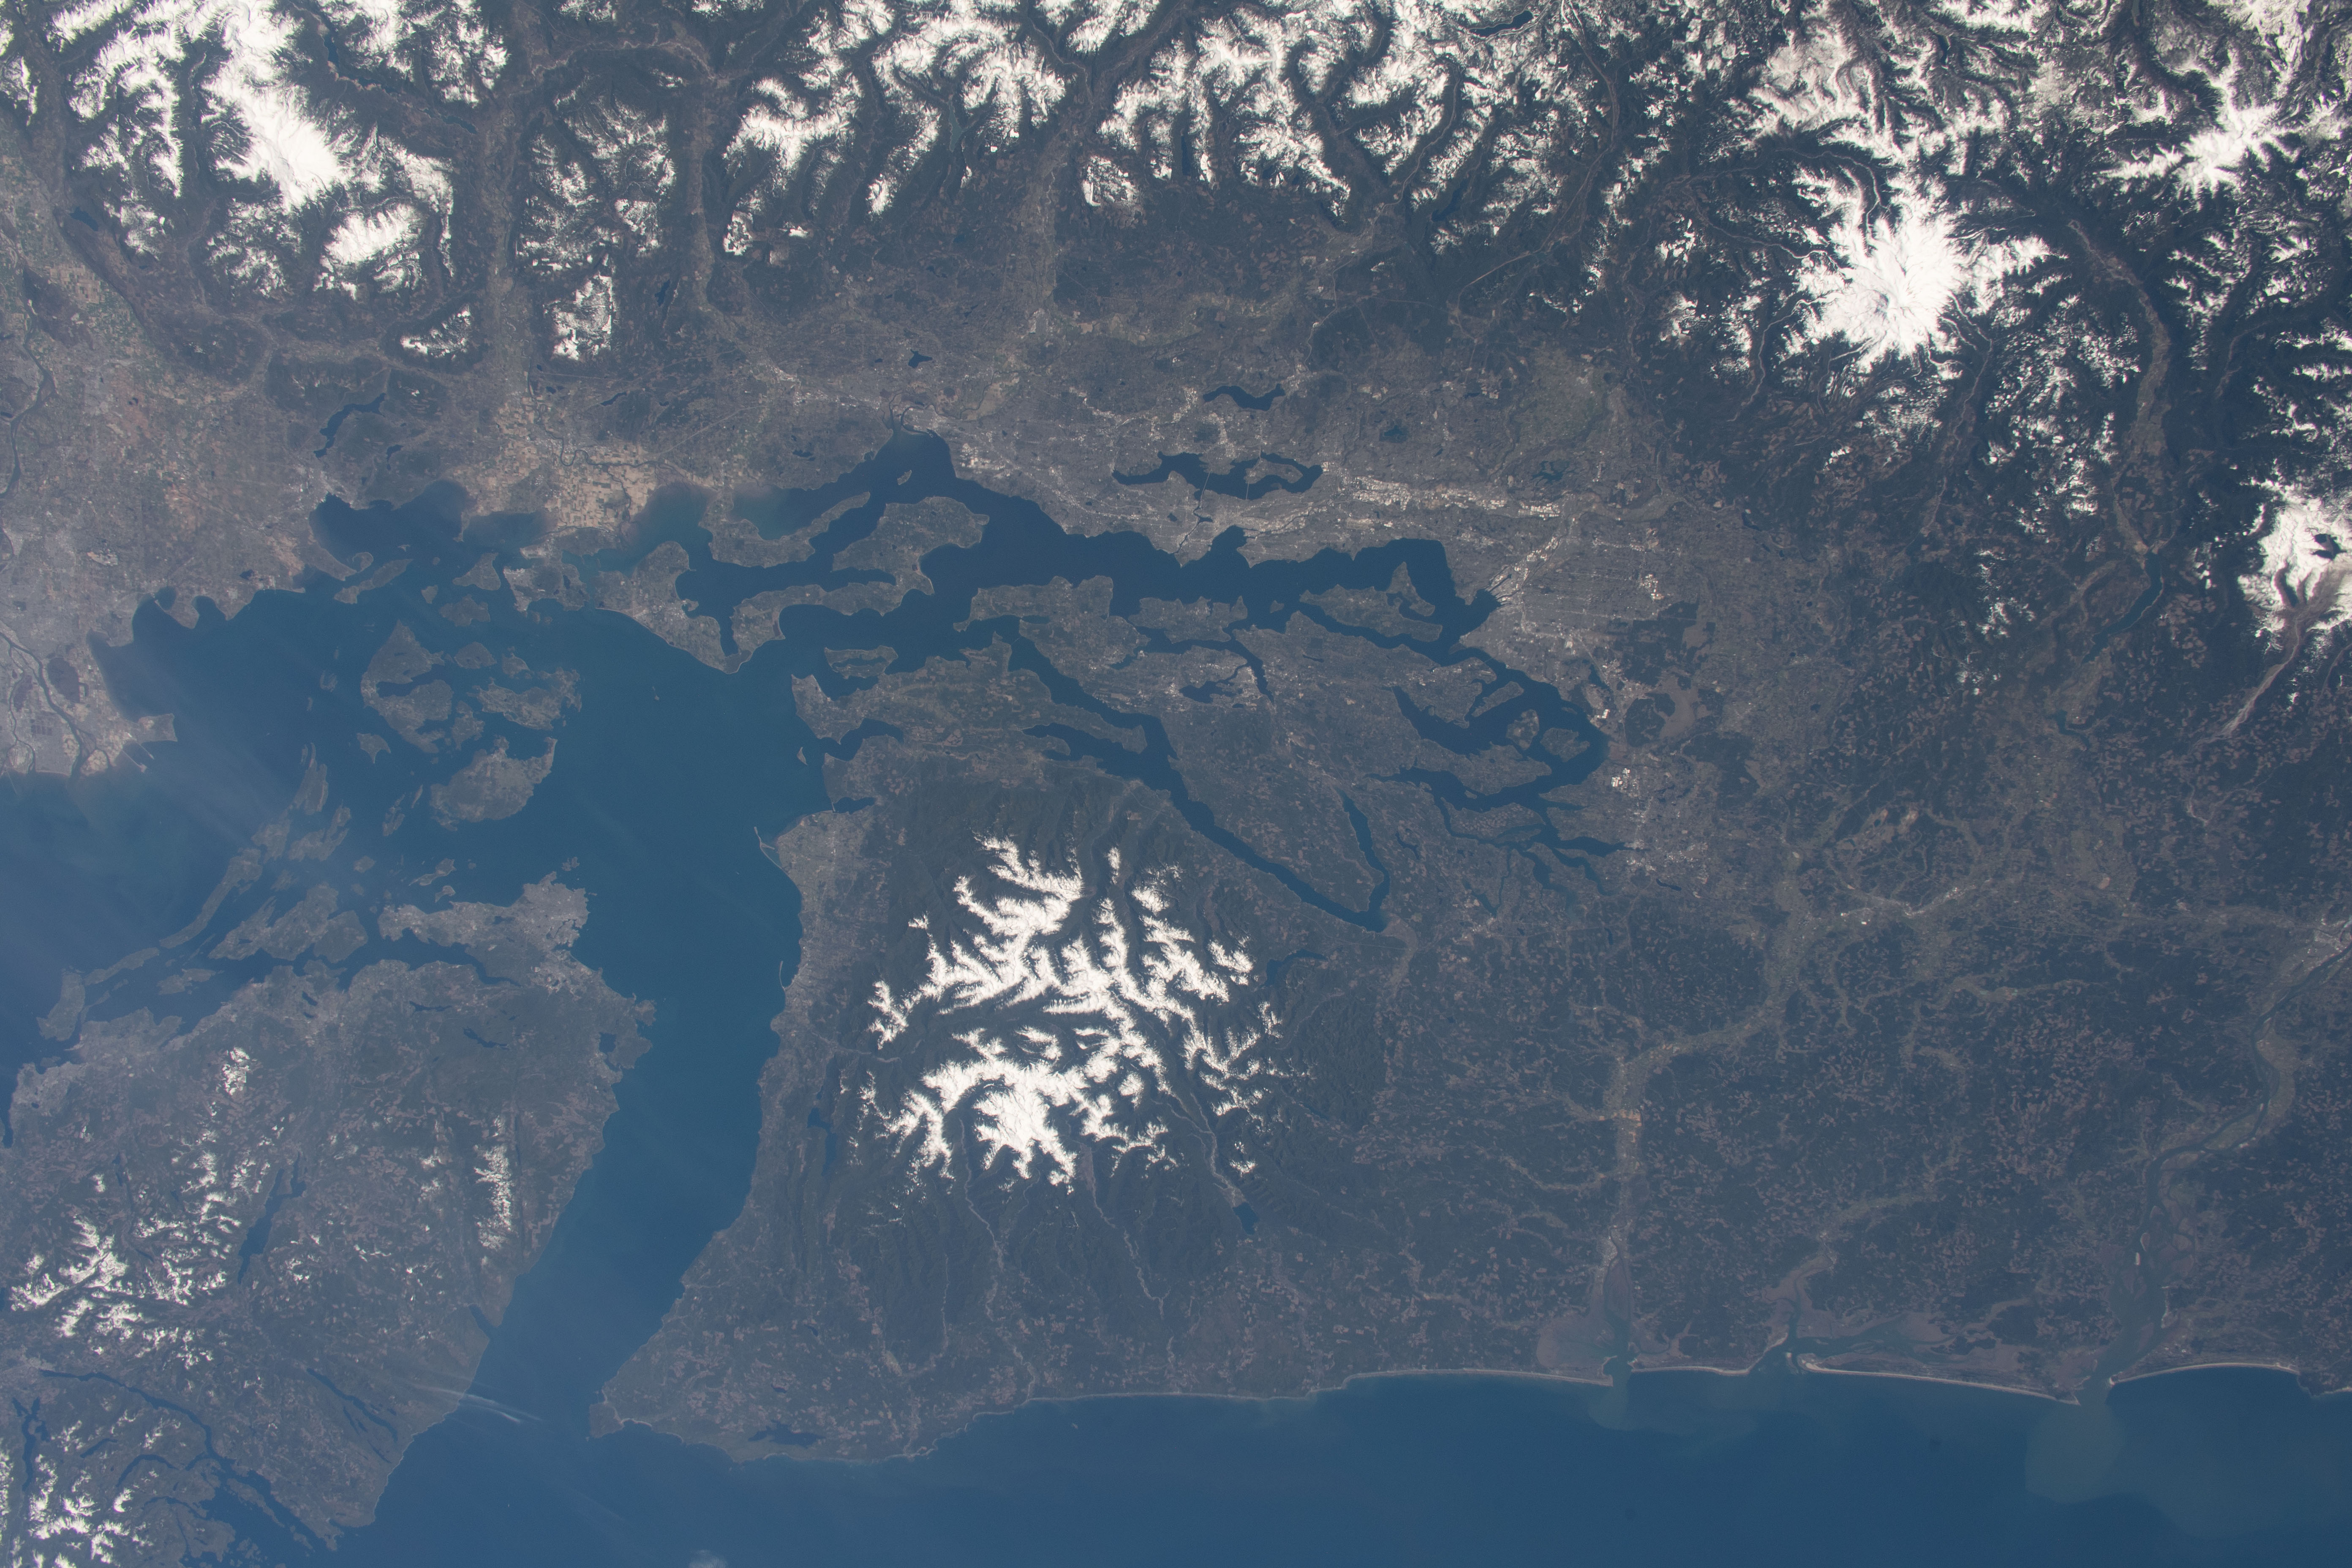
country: USA-WASHINGTON
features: ASTRONOMICAL OBJECTS
